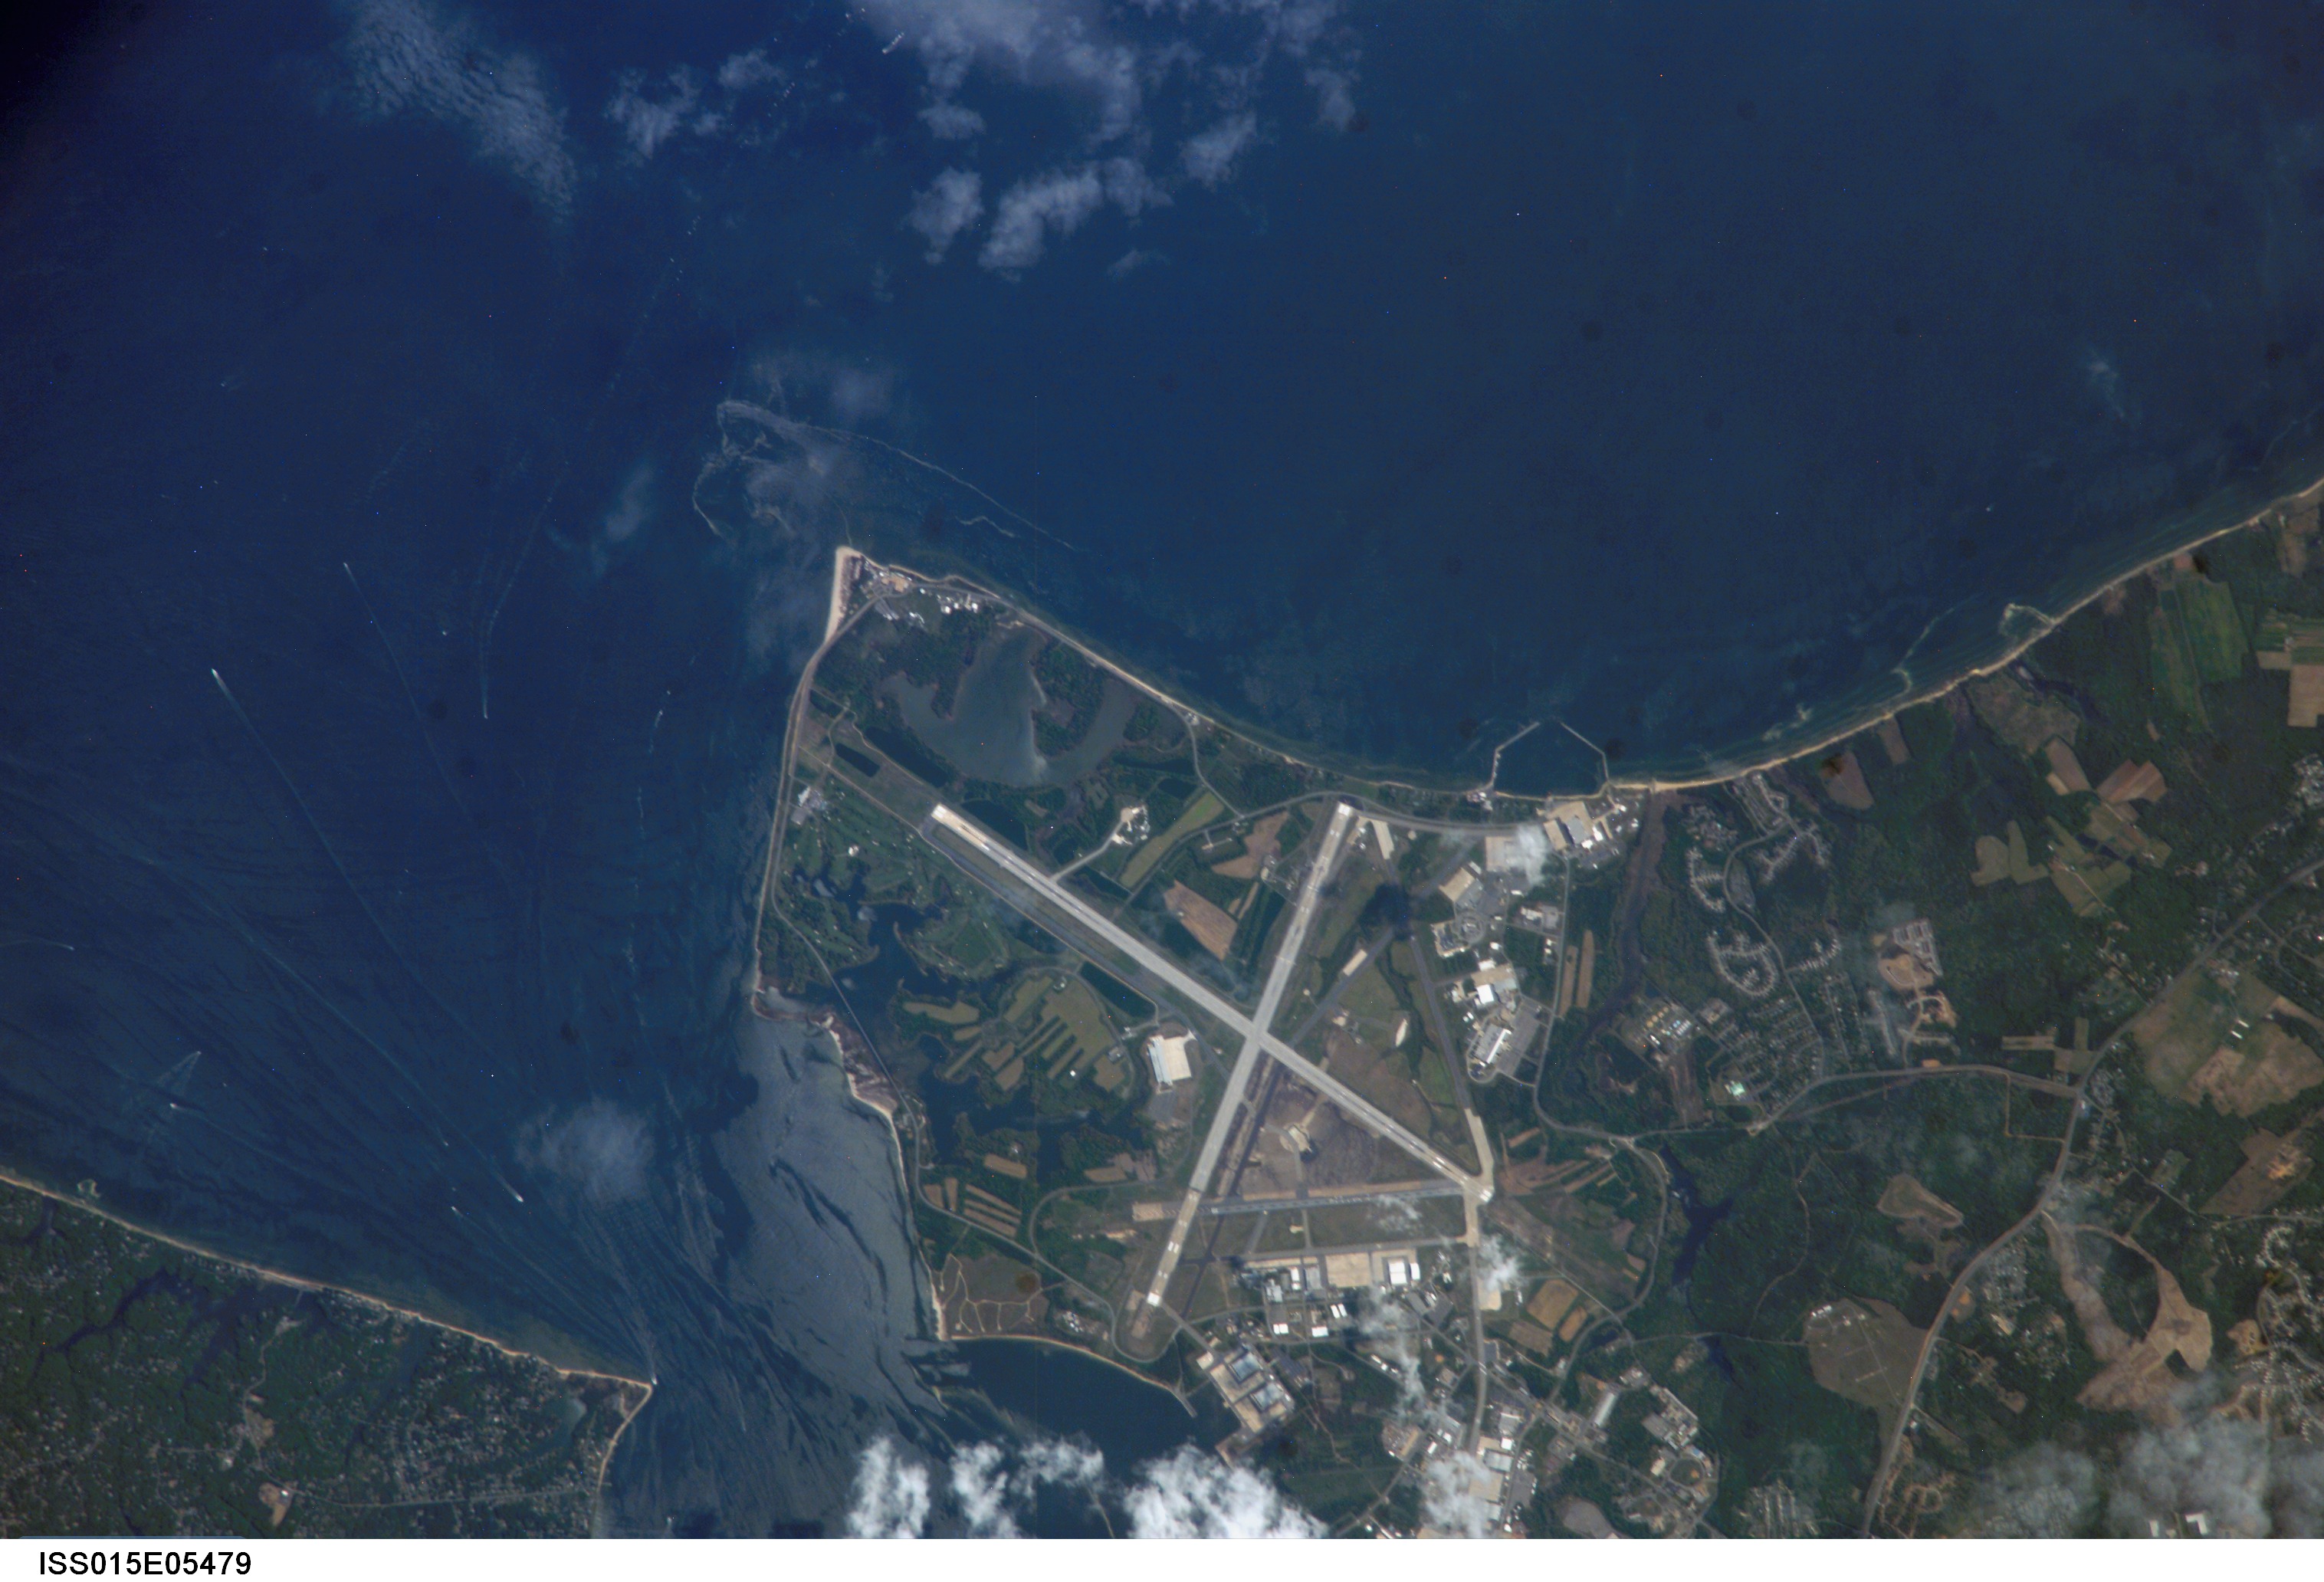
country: USA-MARYLAND
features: PATUXENT R. AIR TEST CENTER
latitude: 38.3
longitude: -76.4
